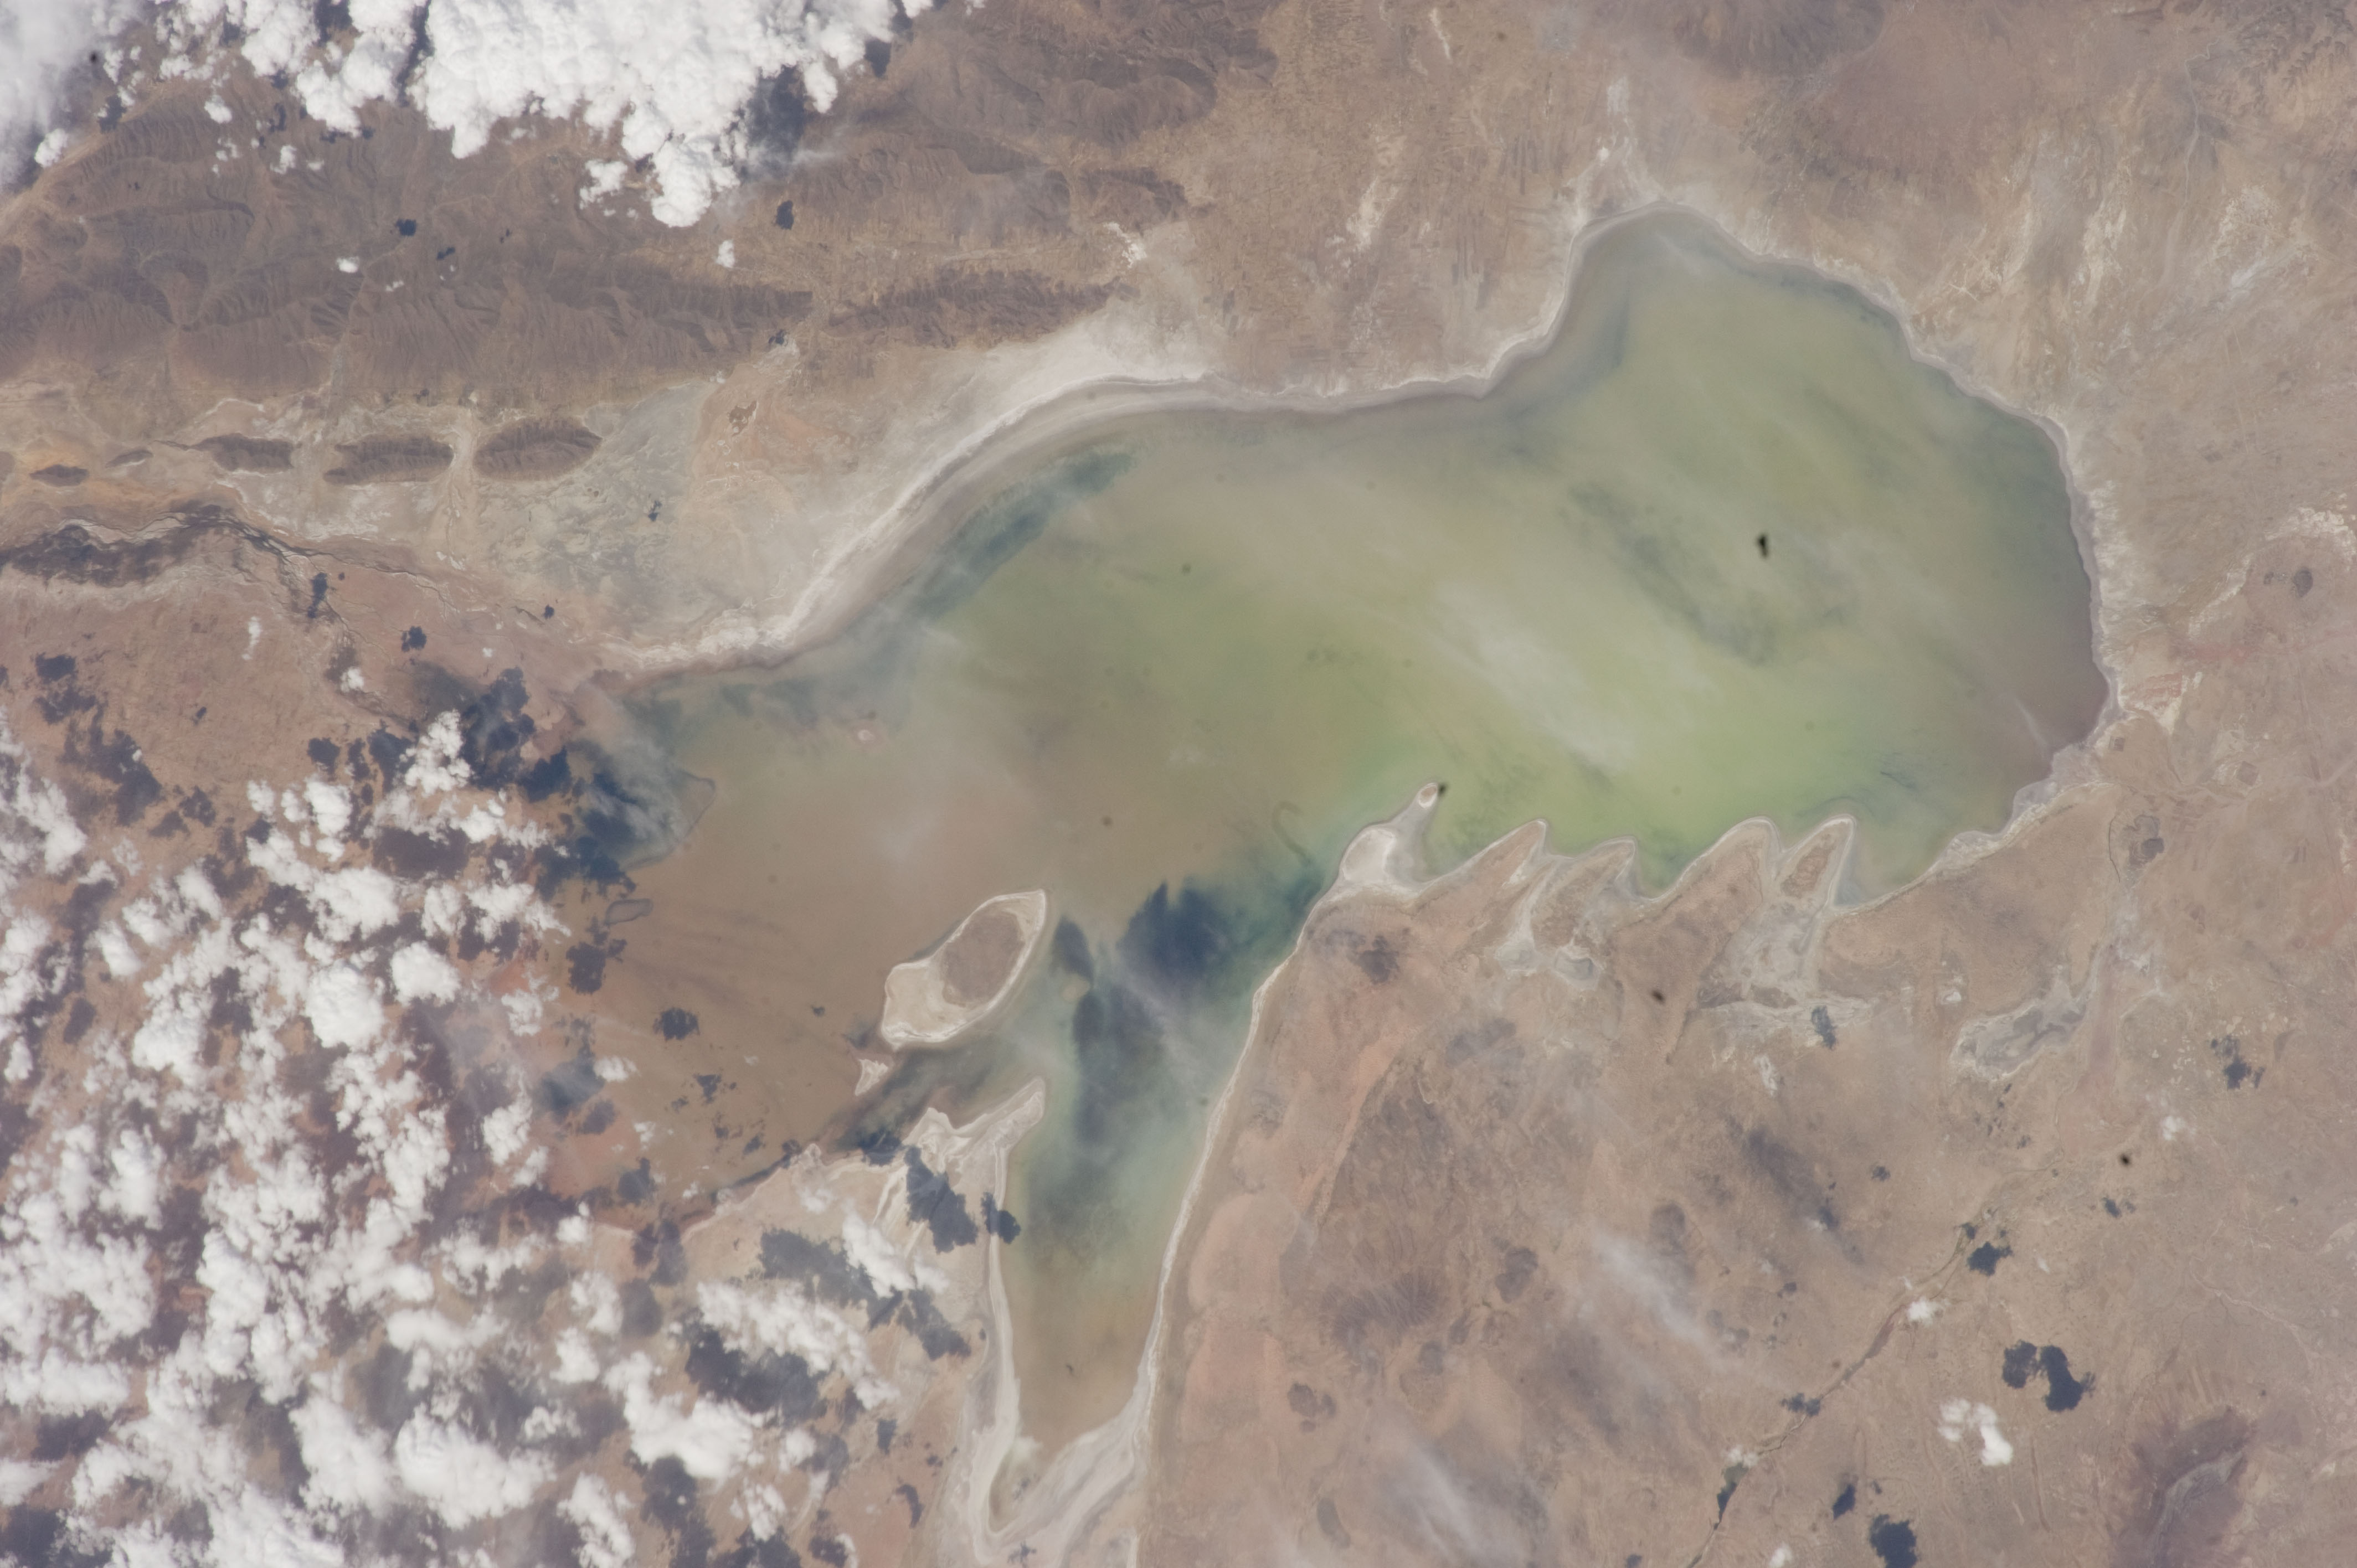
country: BOLIVIA
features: LAKE POOPO
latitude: -18.7
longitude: -67.1
